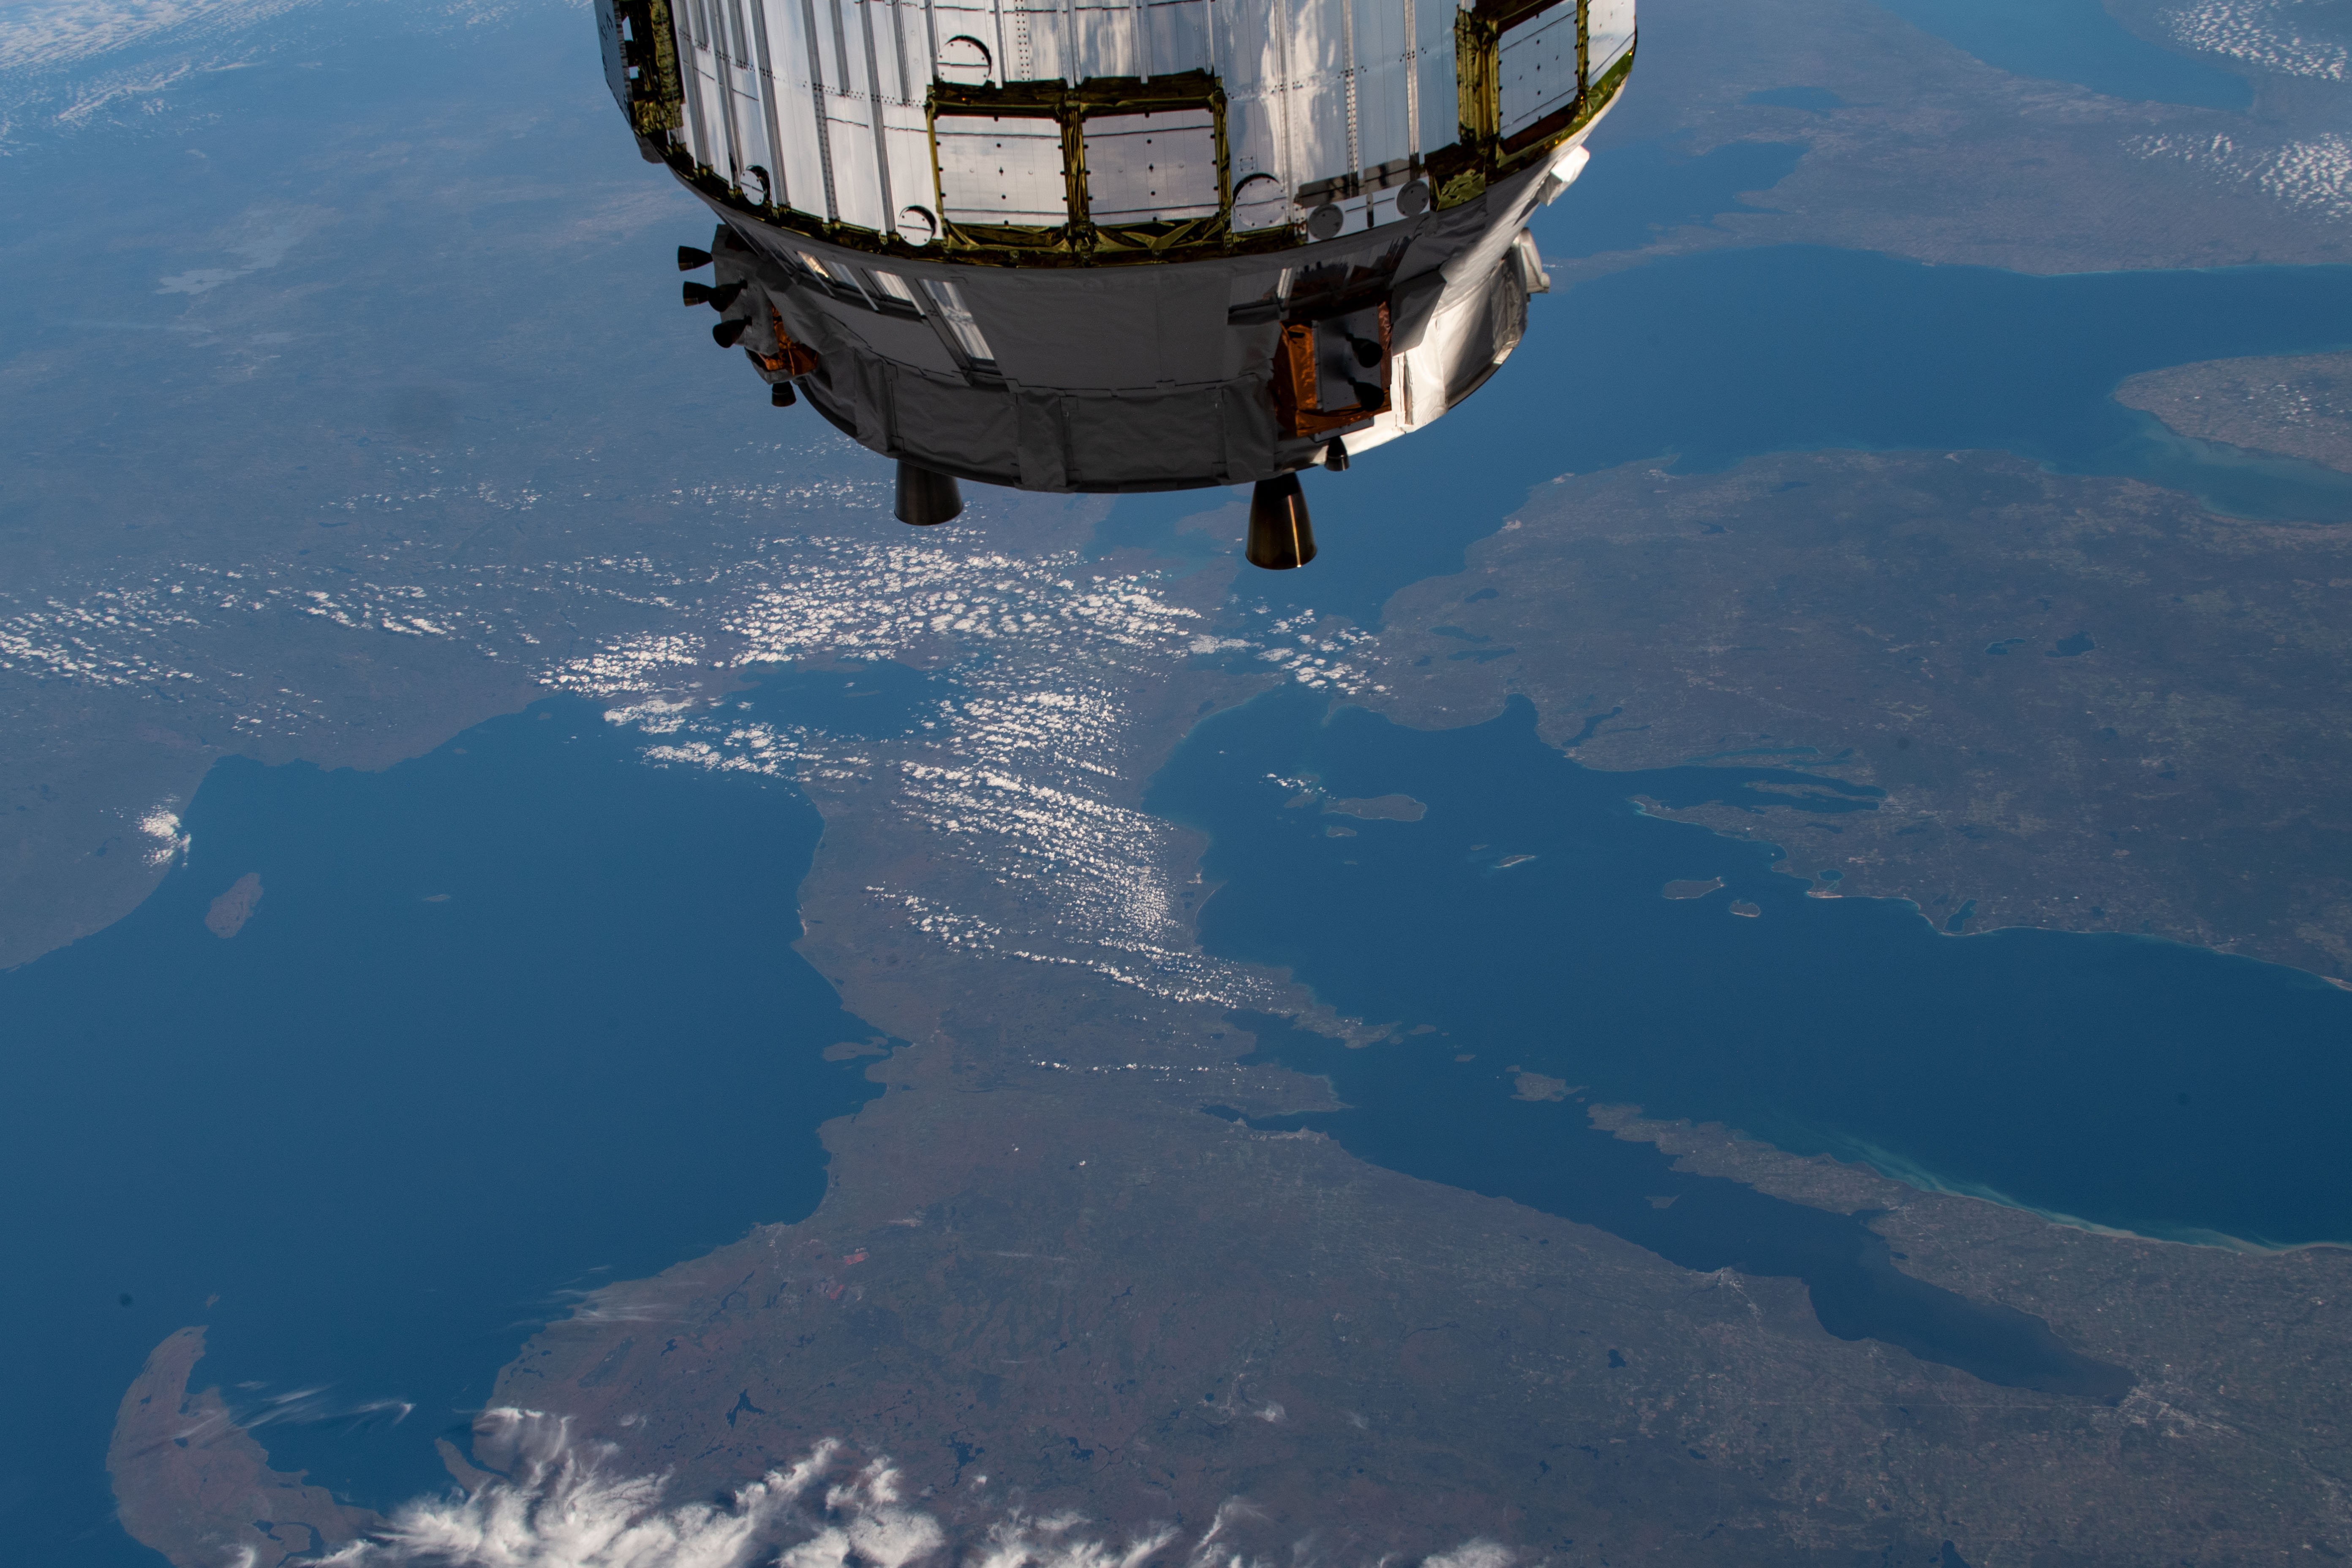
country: USA-MICHIGAN
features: GREAT LAKES, LAKE MICHIGAN, PARTIAL FRAME
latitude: 46.0
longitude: -85.5
